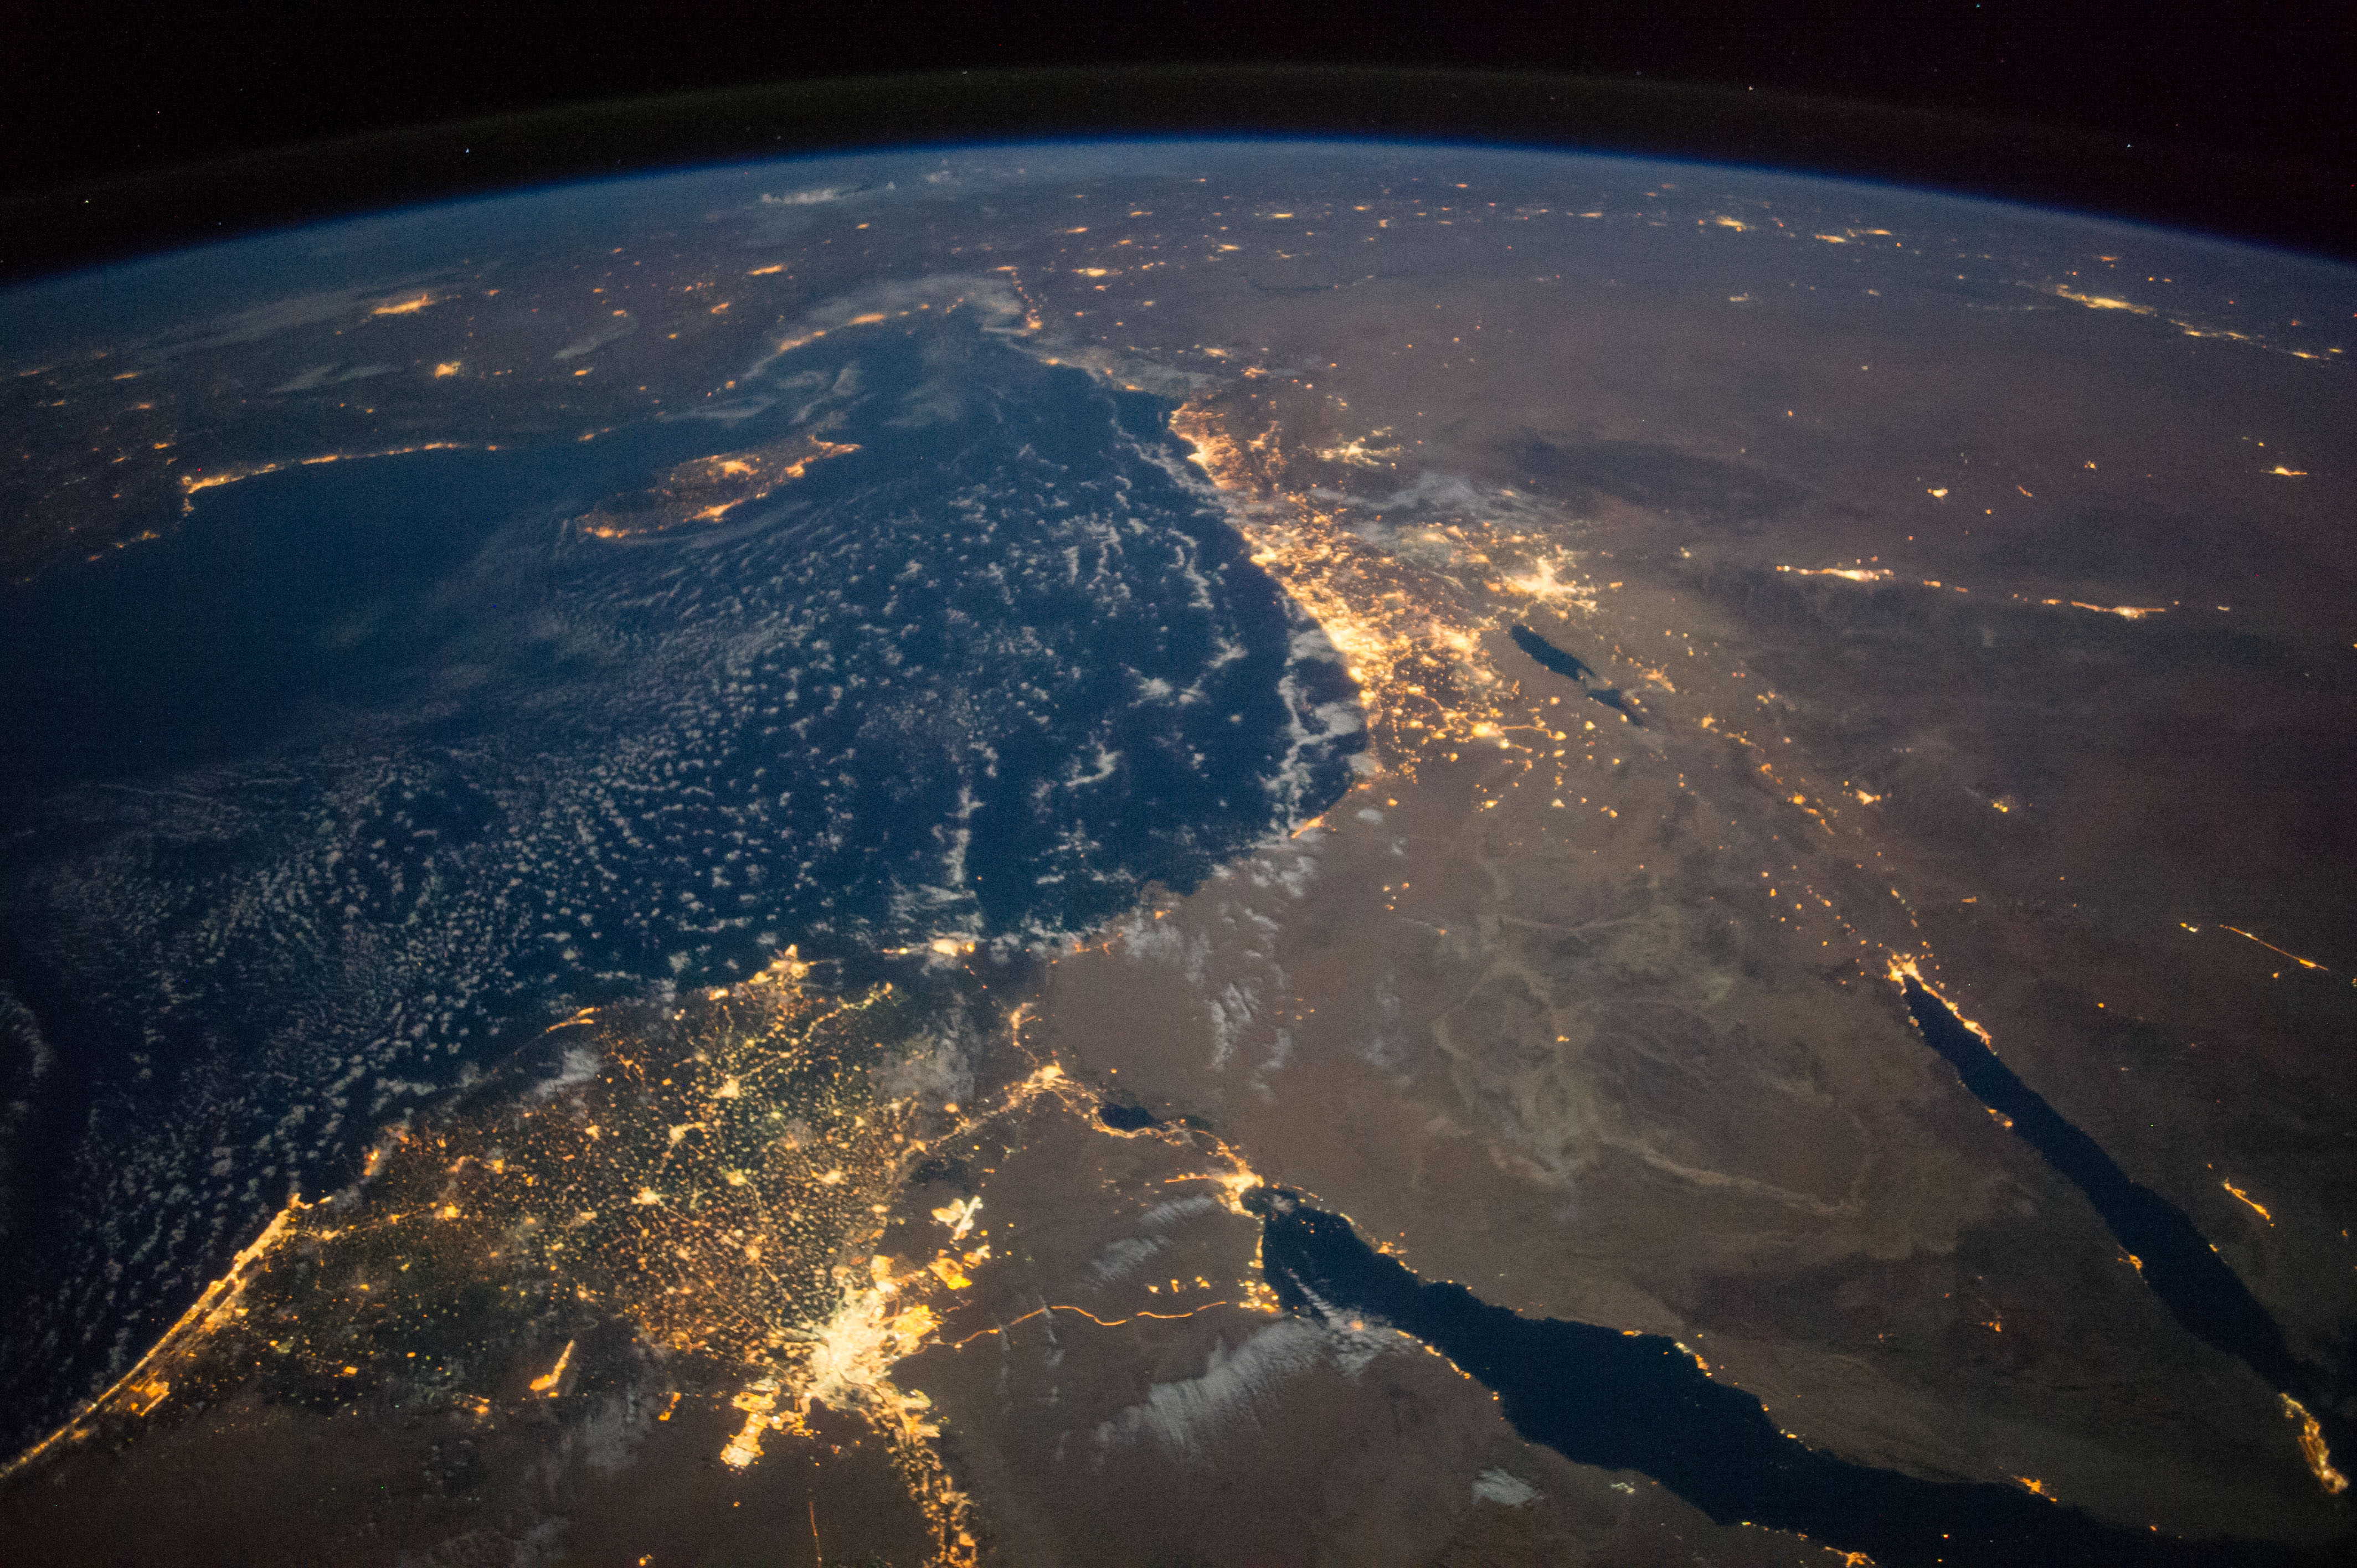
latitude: 30.0
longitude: 31.7
